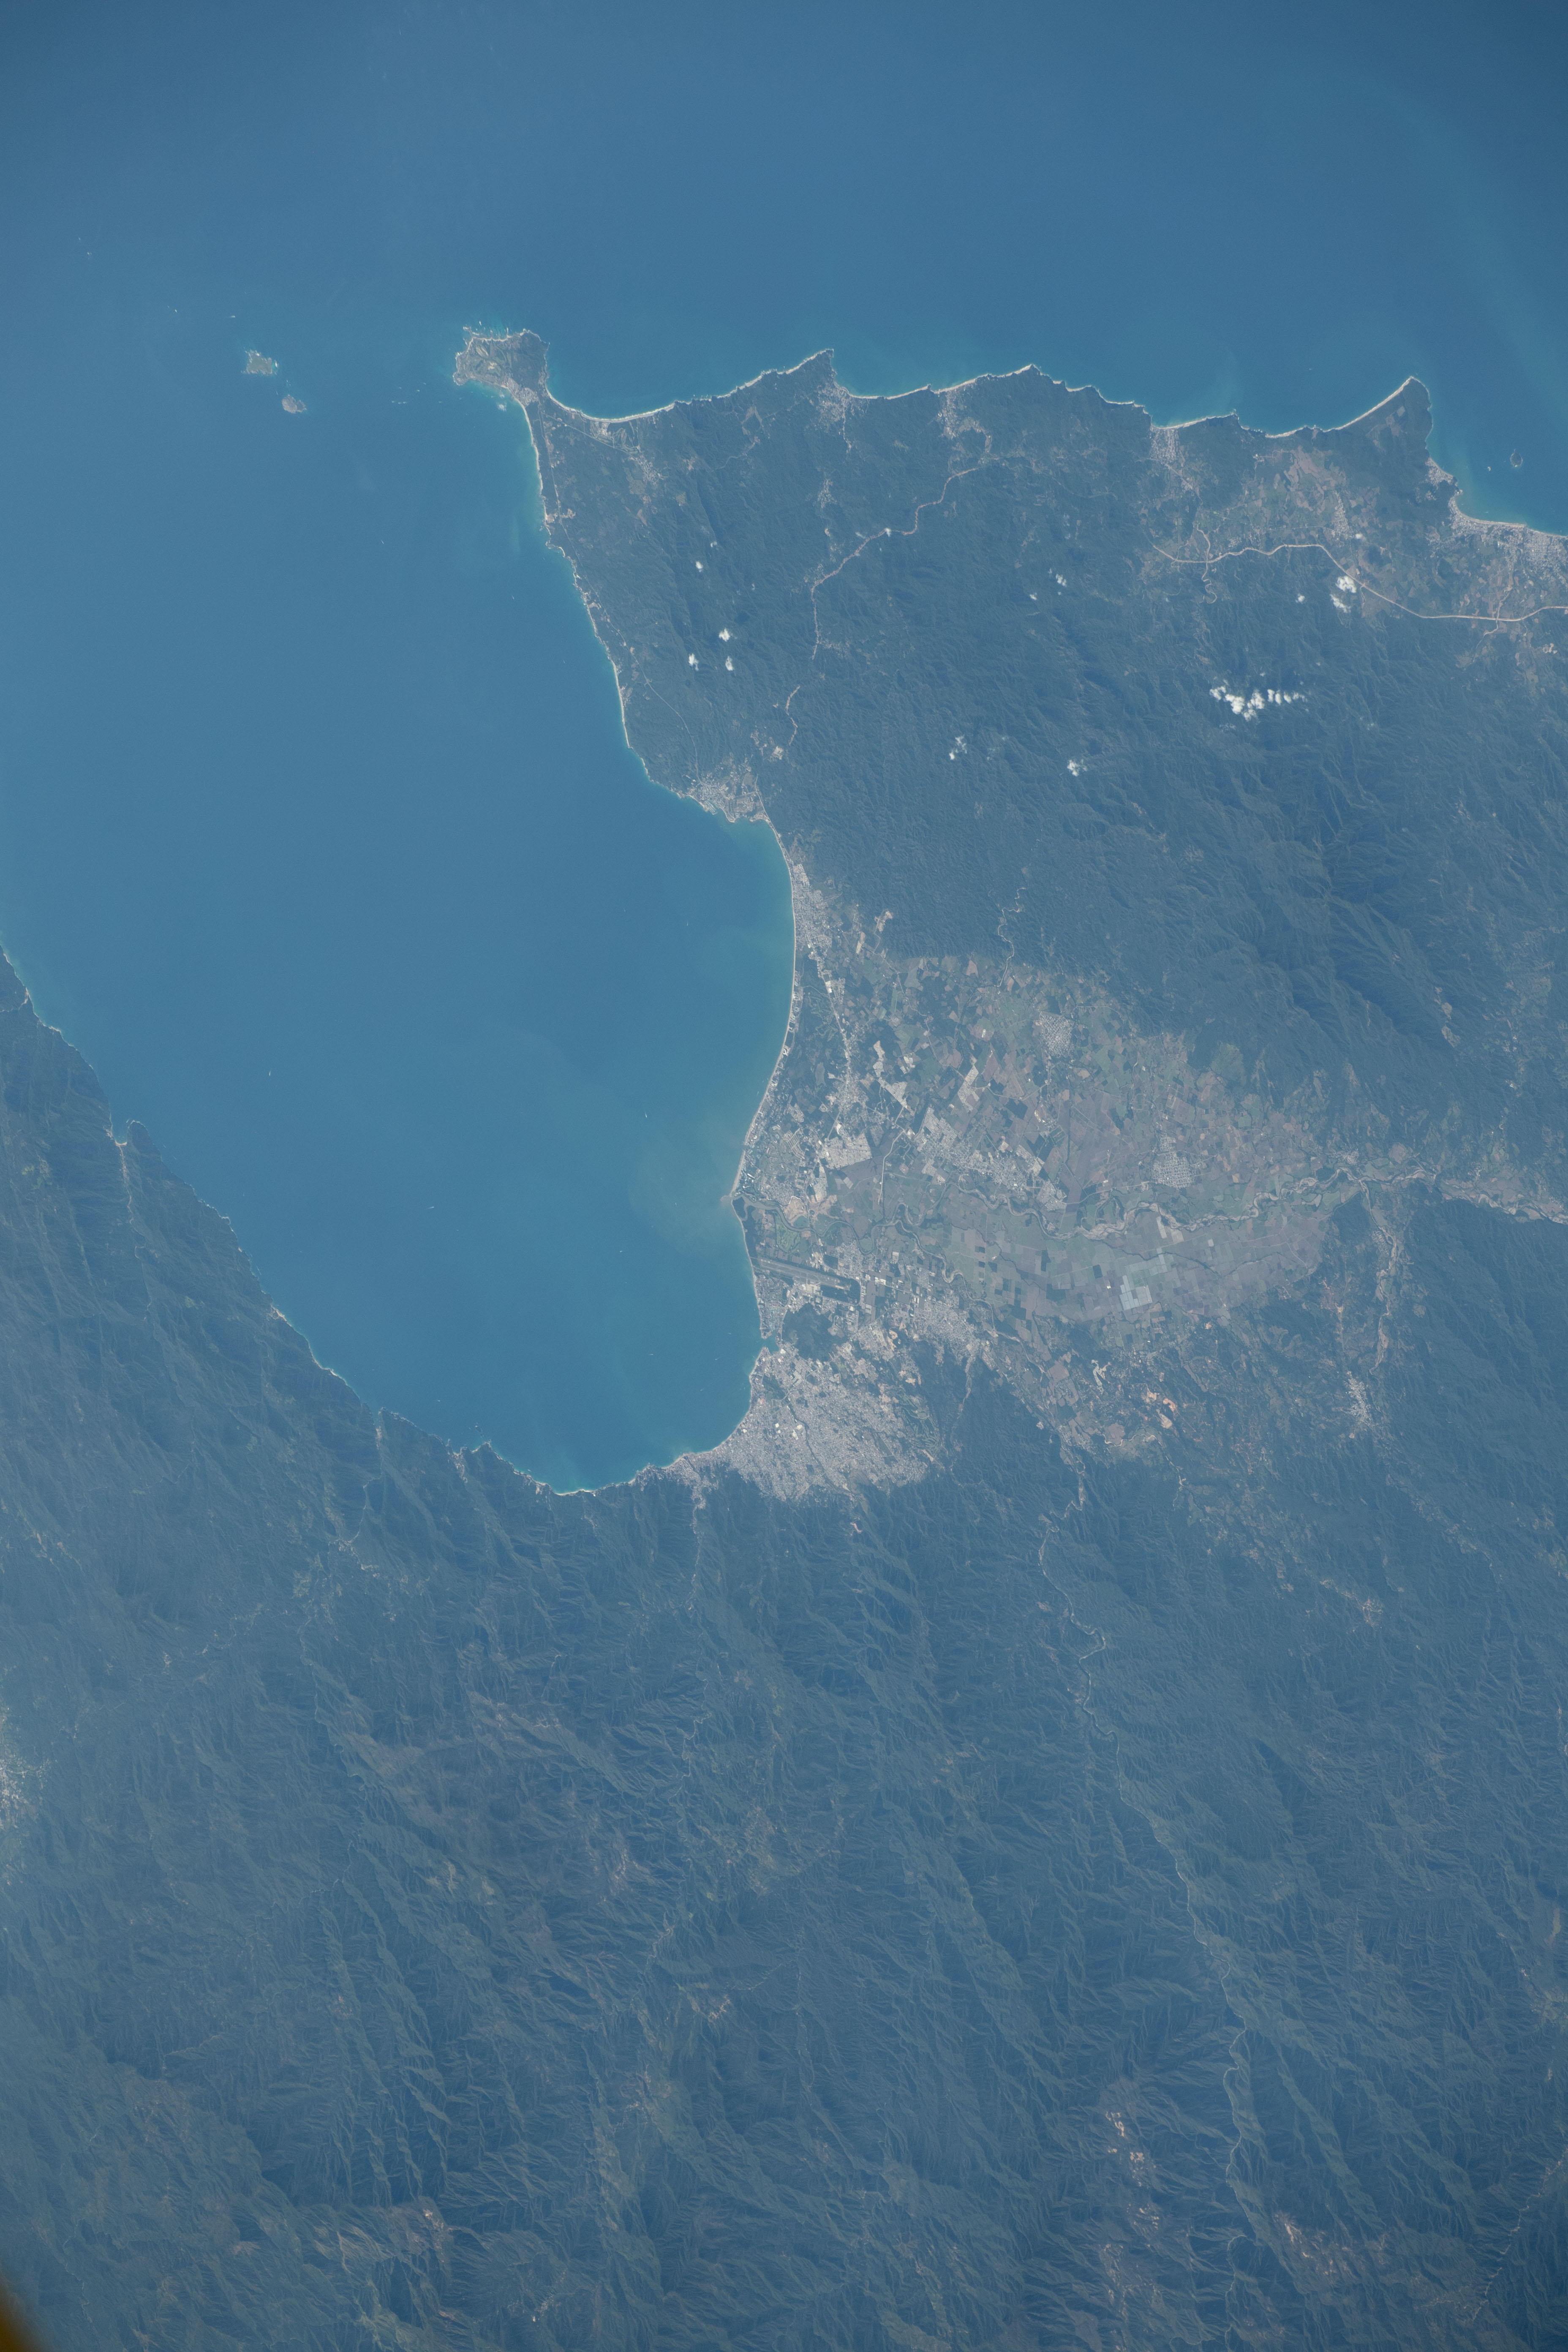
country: MEXICO
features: BANDERAS BAY, COAST, PUERTO VALLARTA
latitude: 20.7
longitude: -105.3
